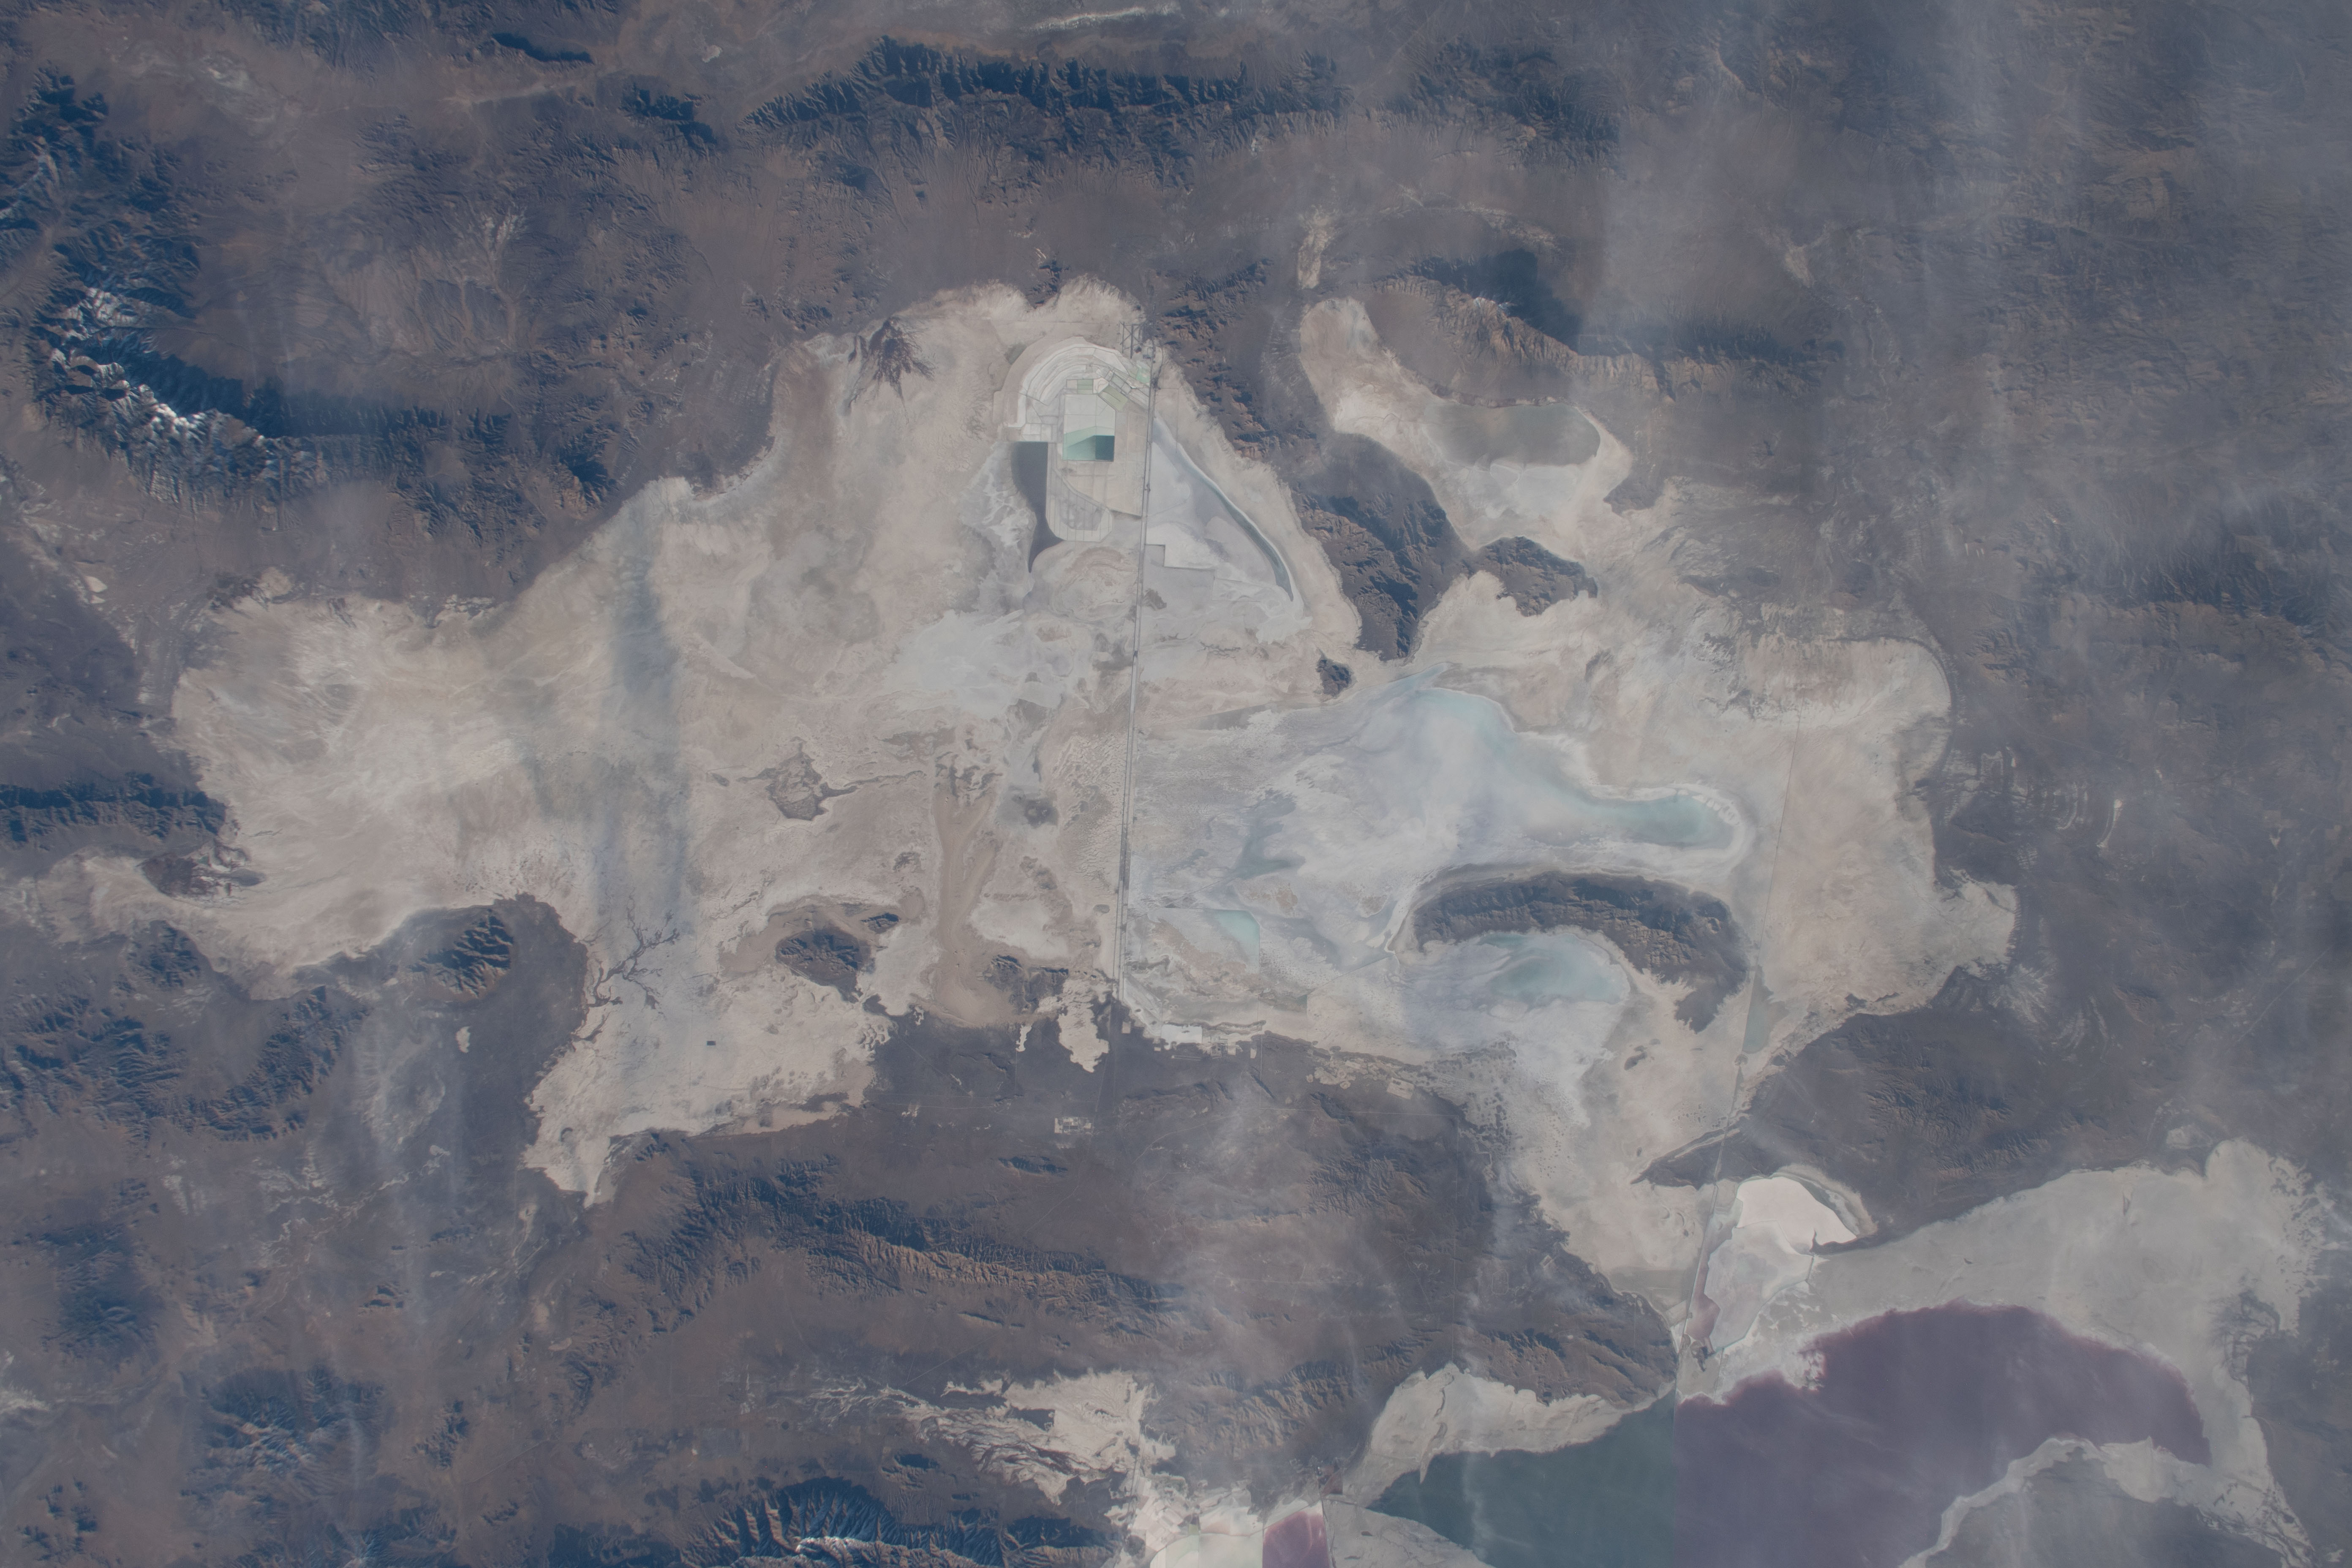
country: USA-UTAH
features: GREAT SALT LAKE
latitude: 41.0
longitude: -113.5
